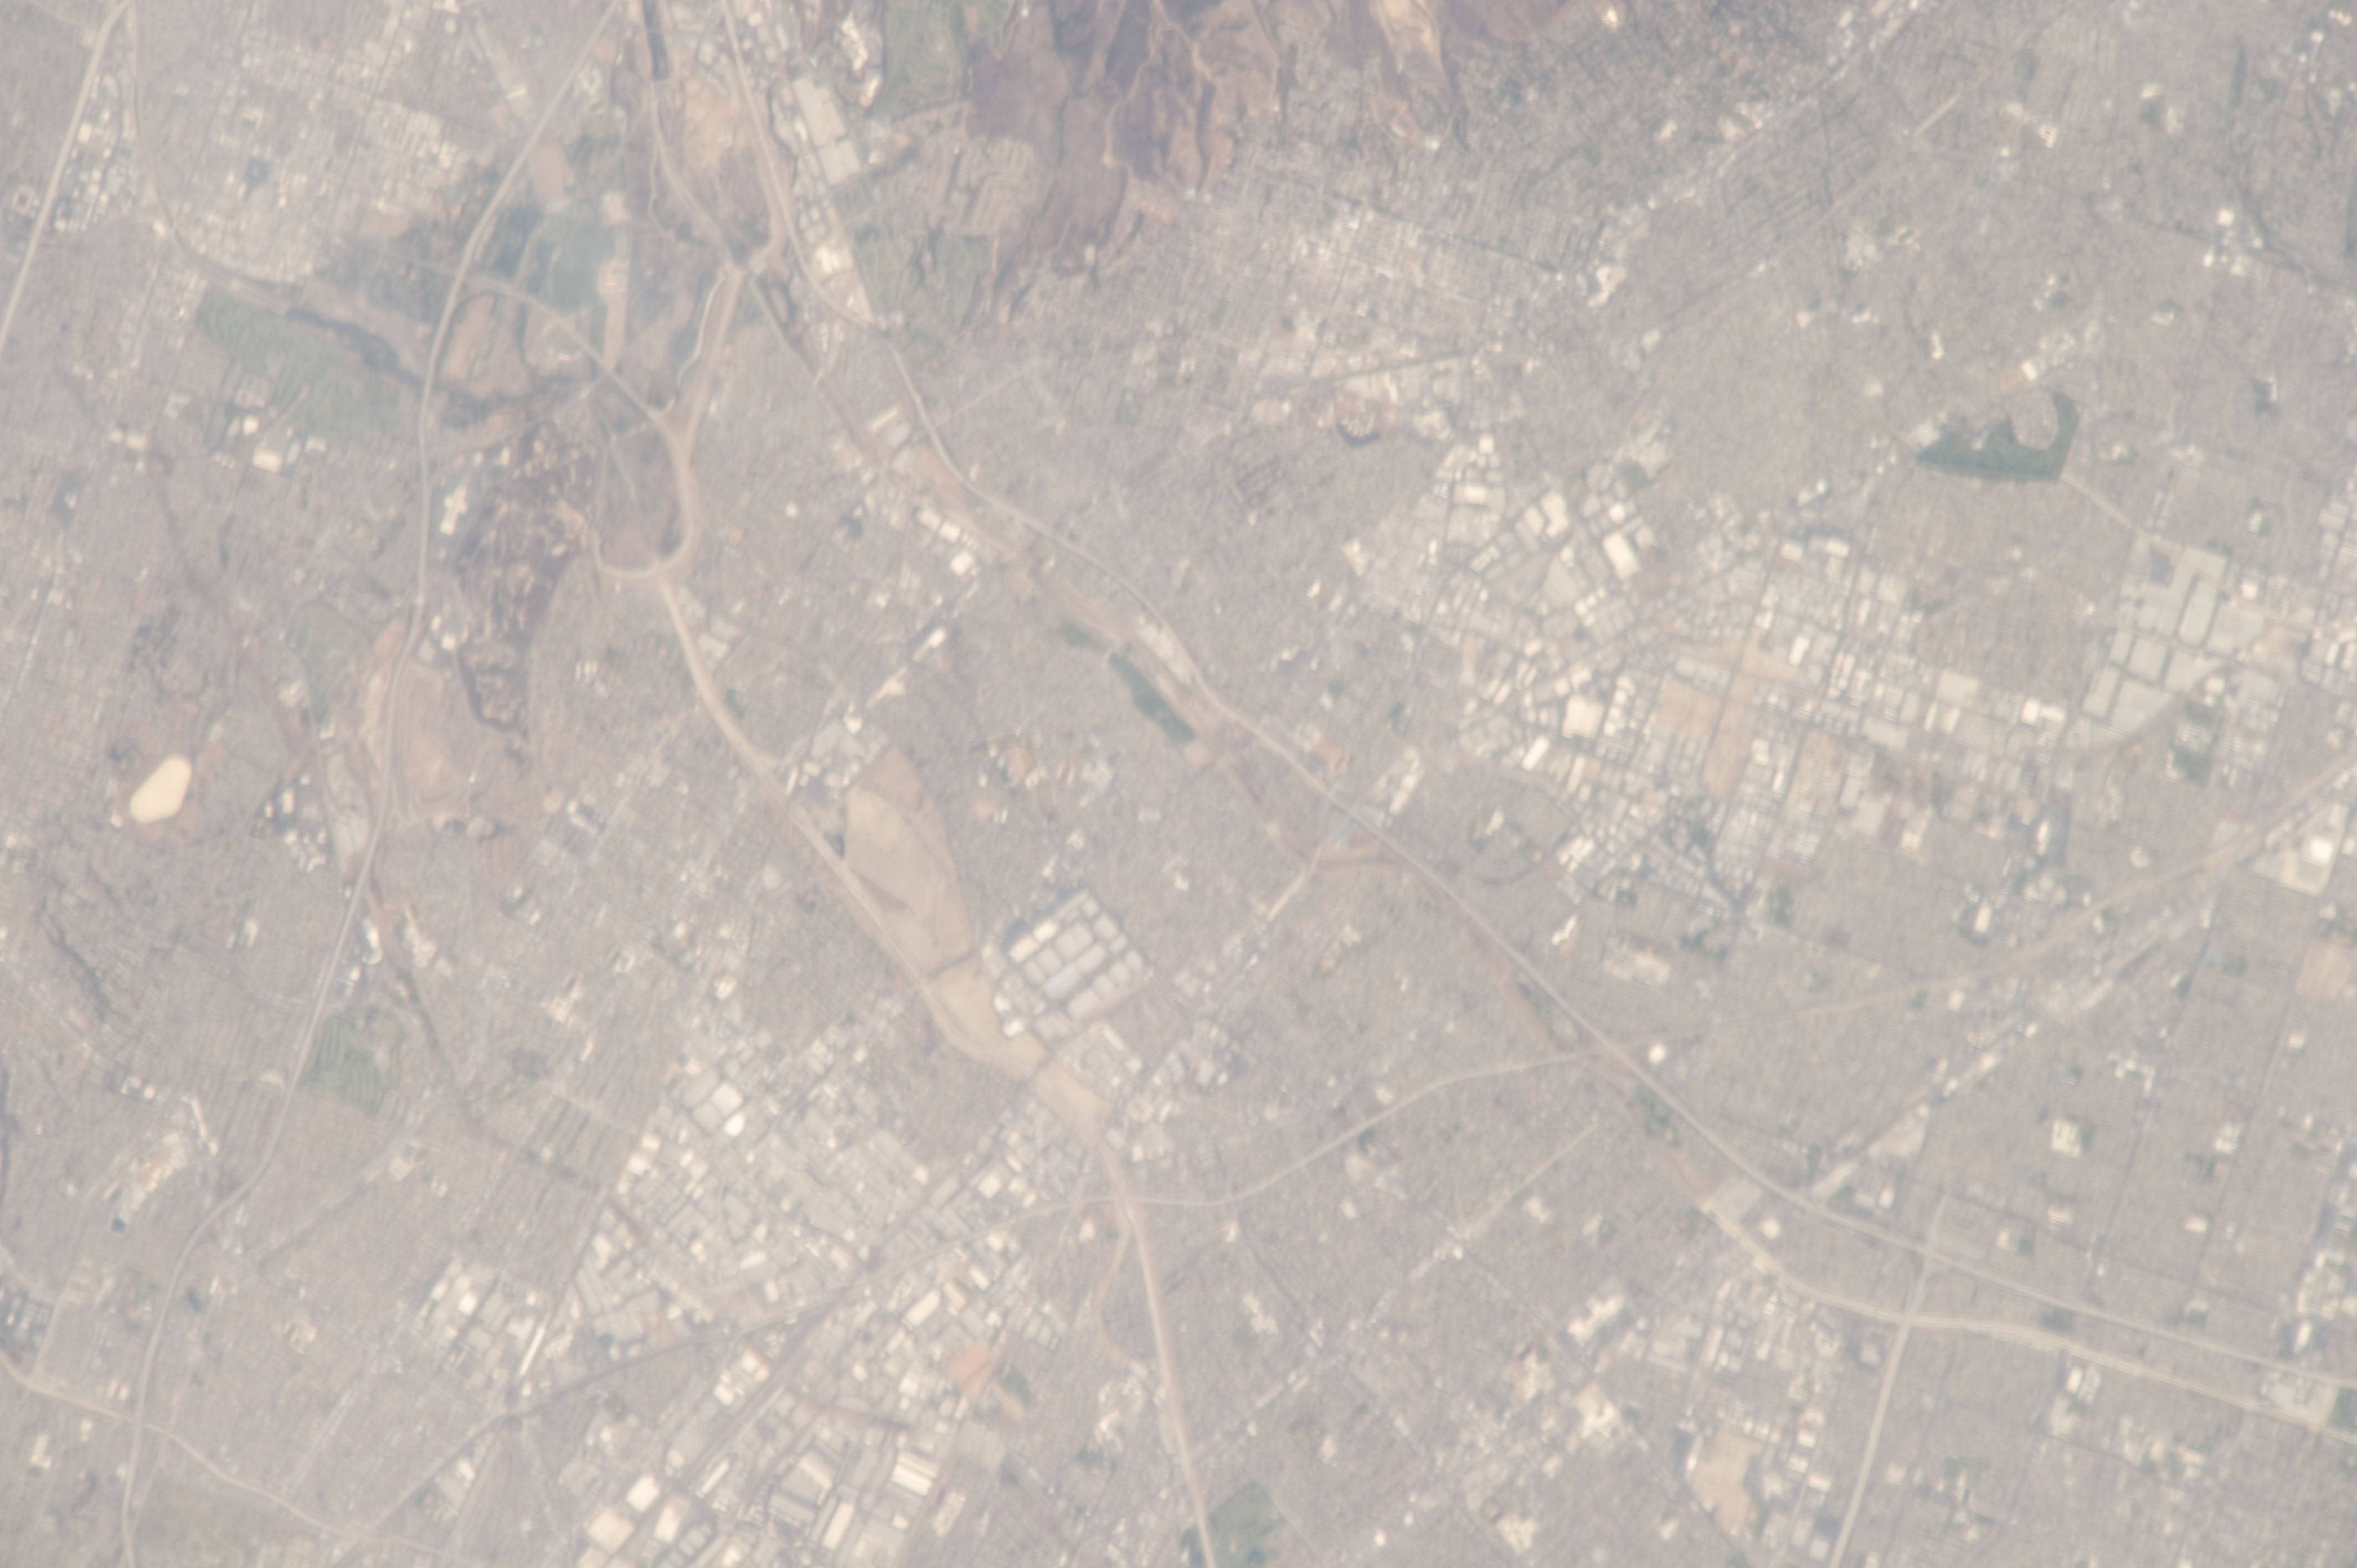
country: USA-CALIFORNIA
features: CY.
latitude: 34.0
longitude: -118.1
